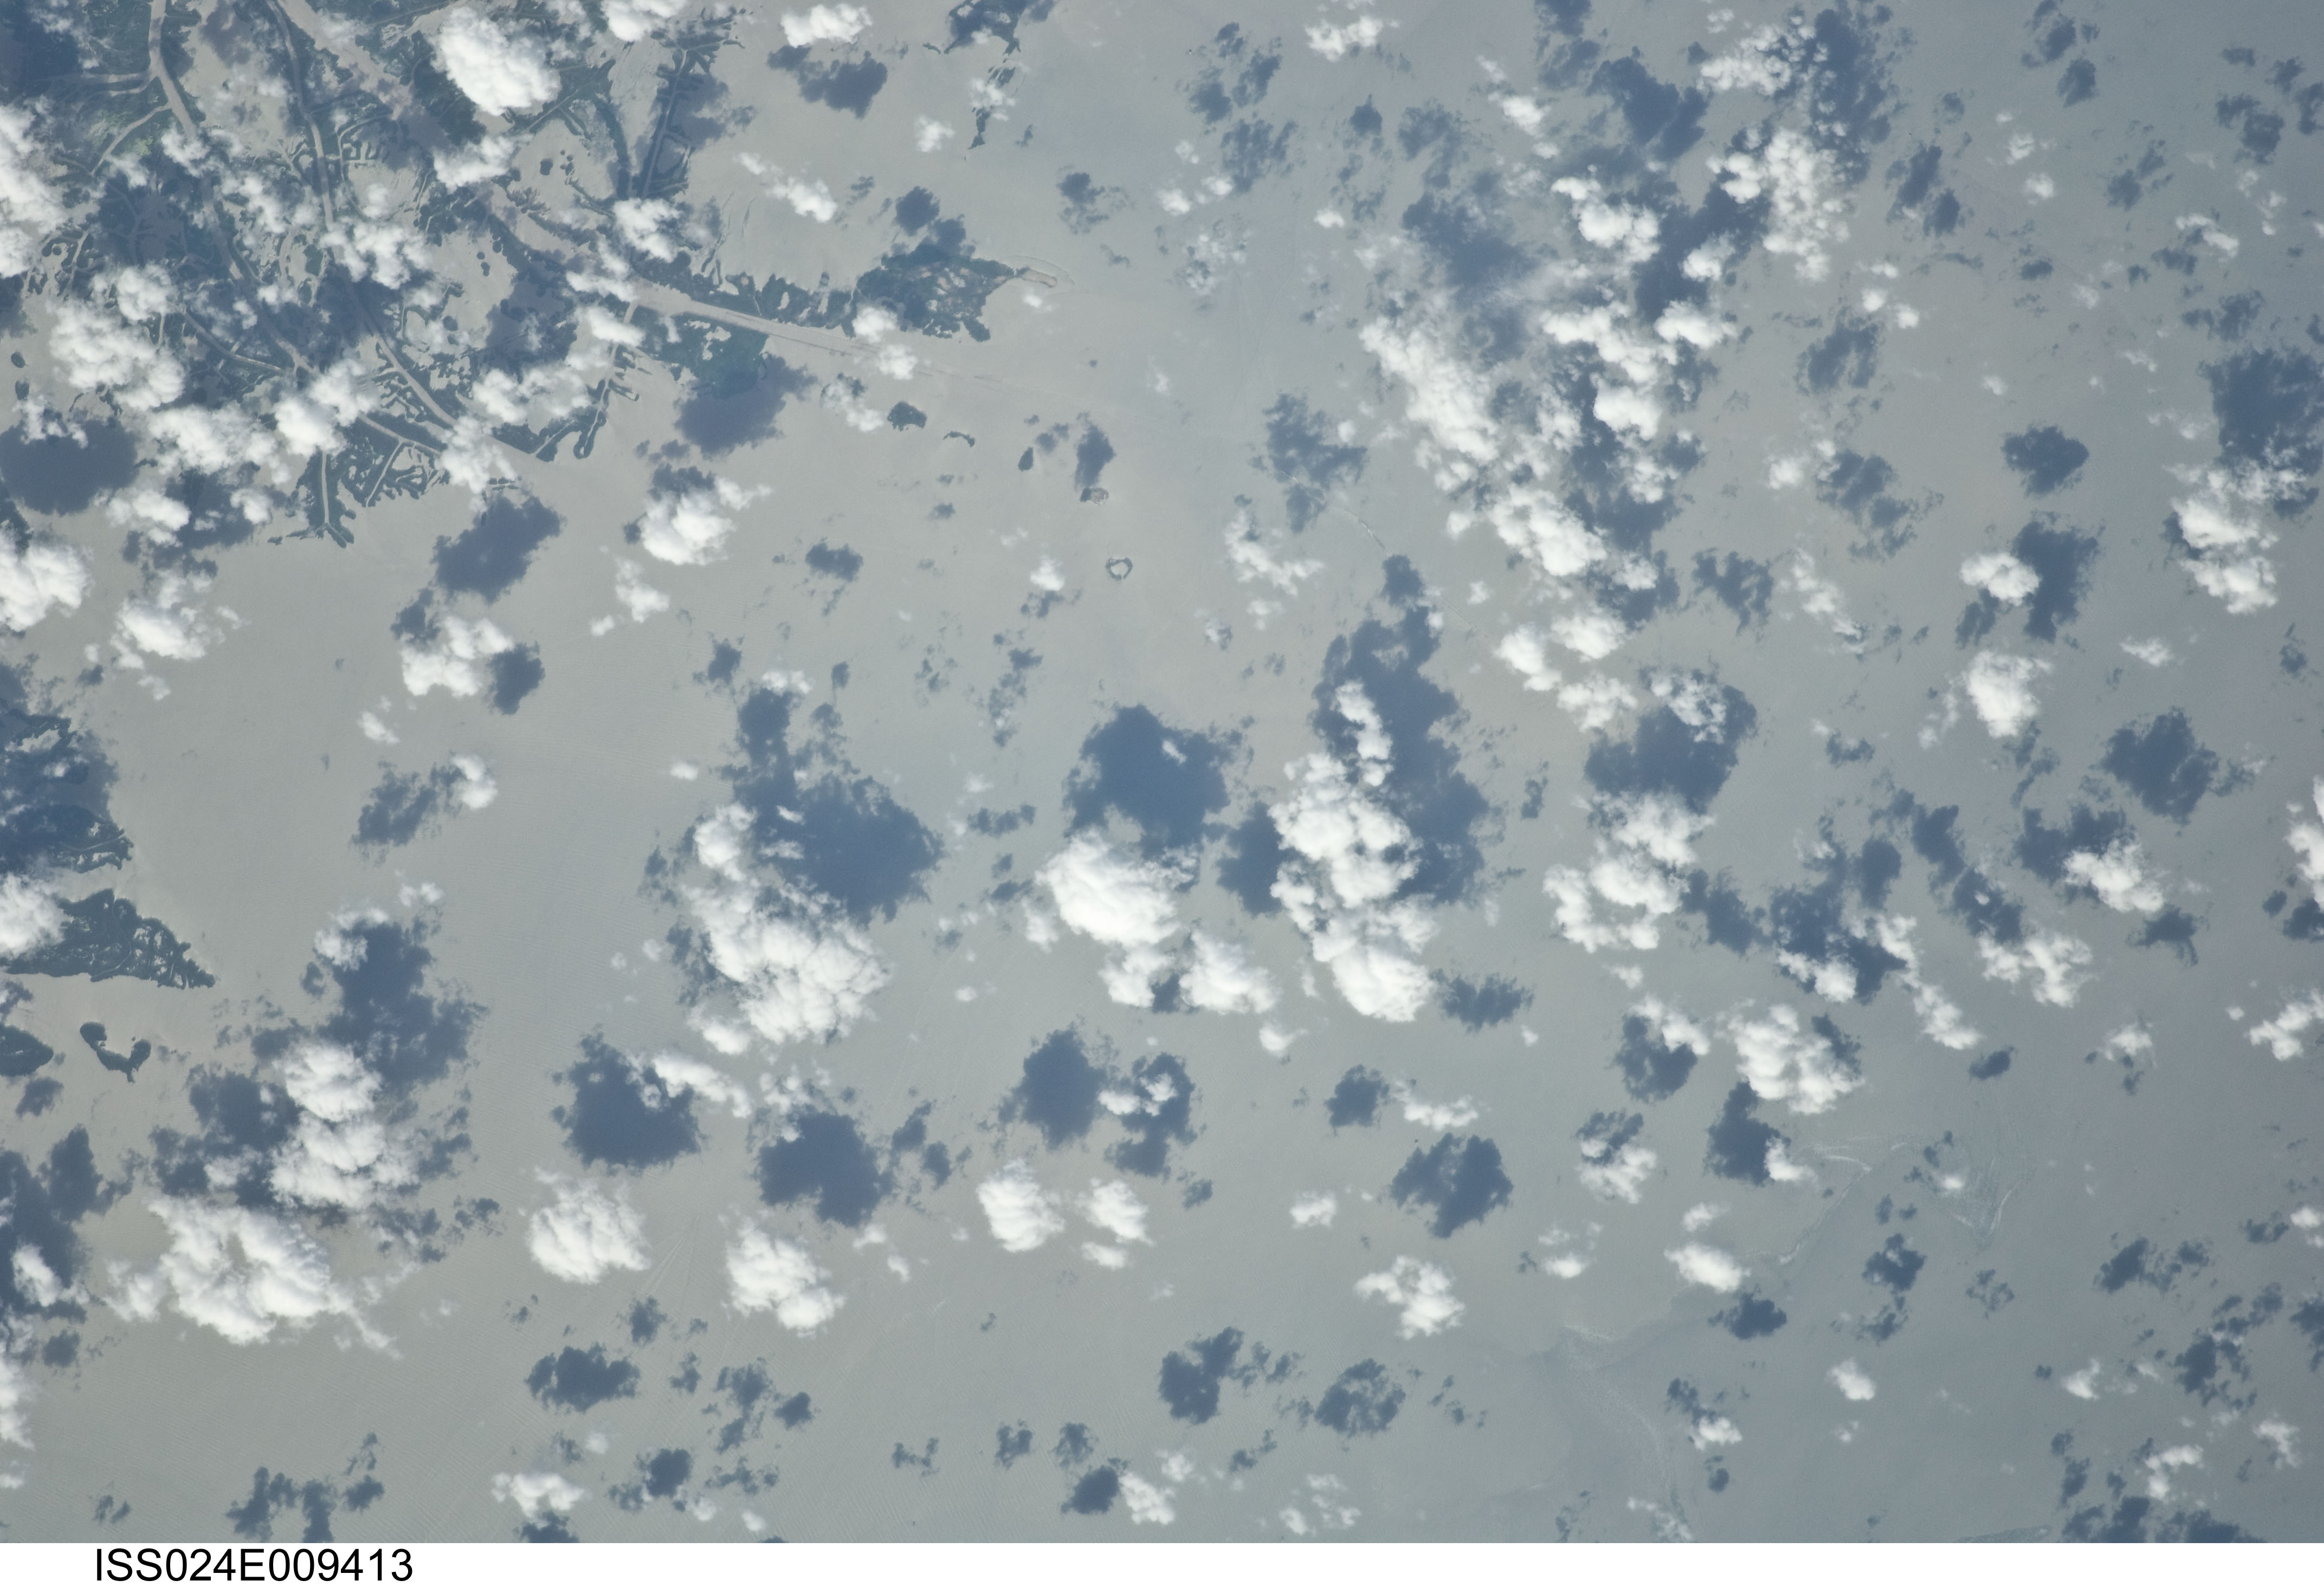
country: USA-LOUISIANA
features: MISSISSIPPI R. DELTA, LOOKOUT PASS, BRETON SOUND, GLINT, MARSH
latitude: 29.4
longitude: -89.3
